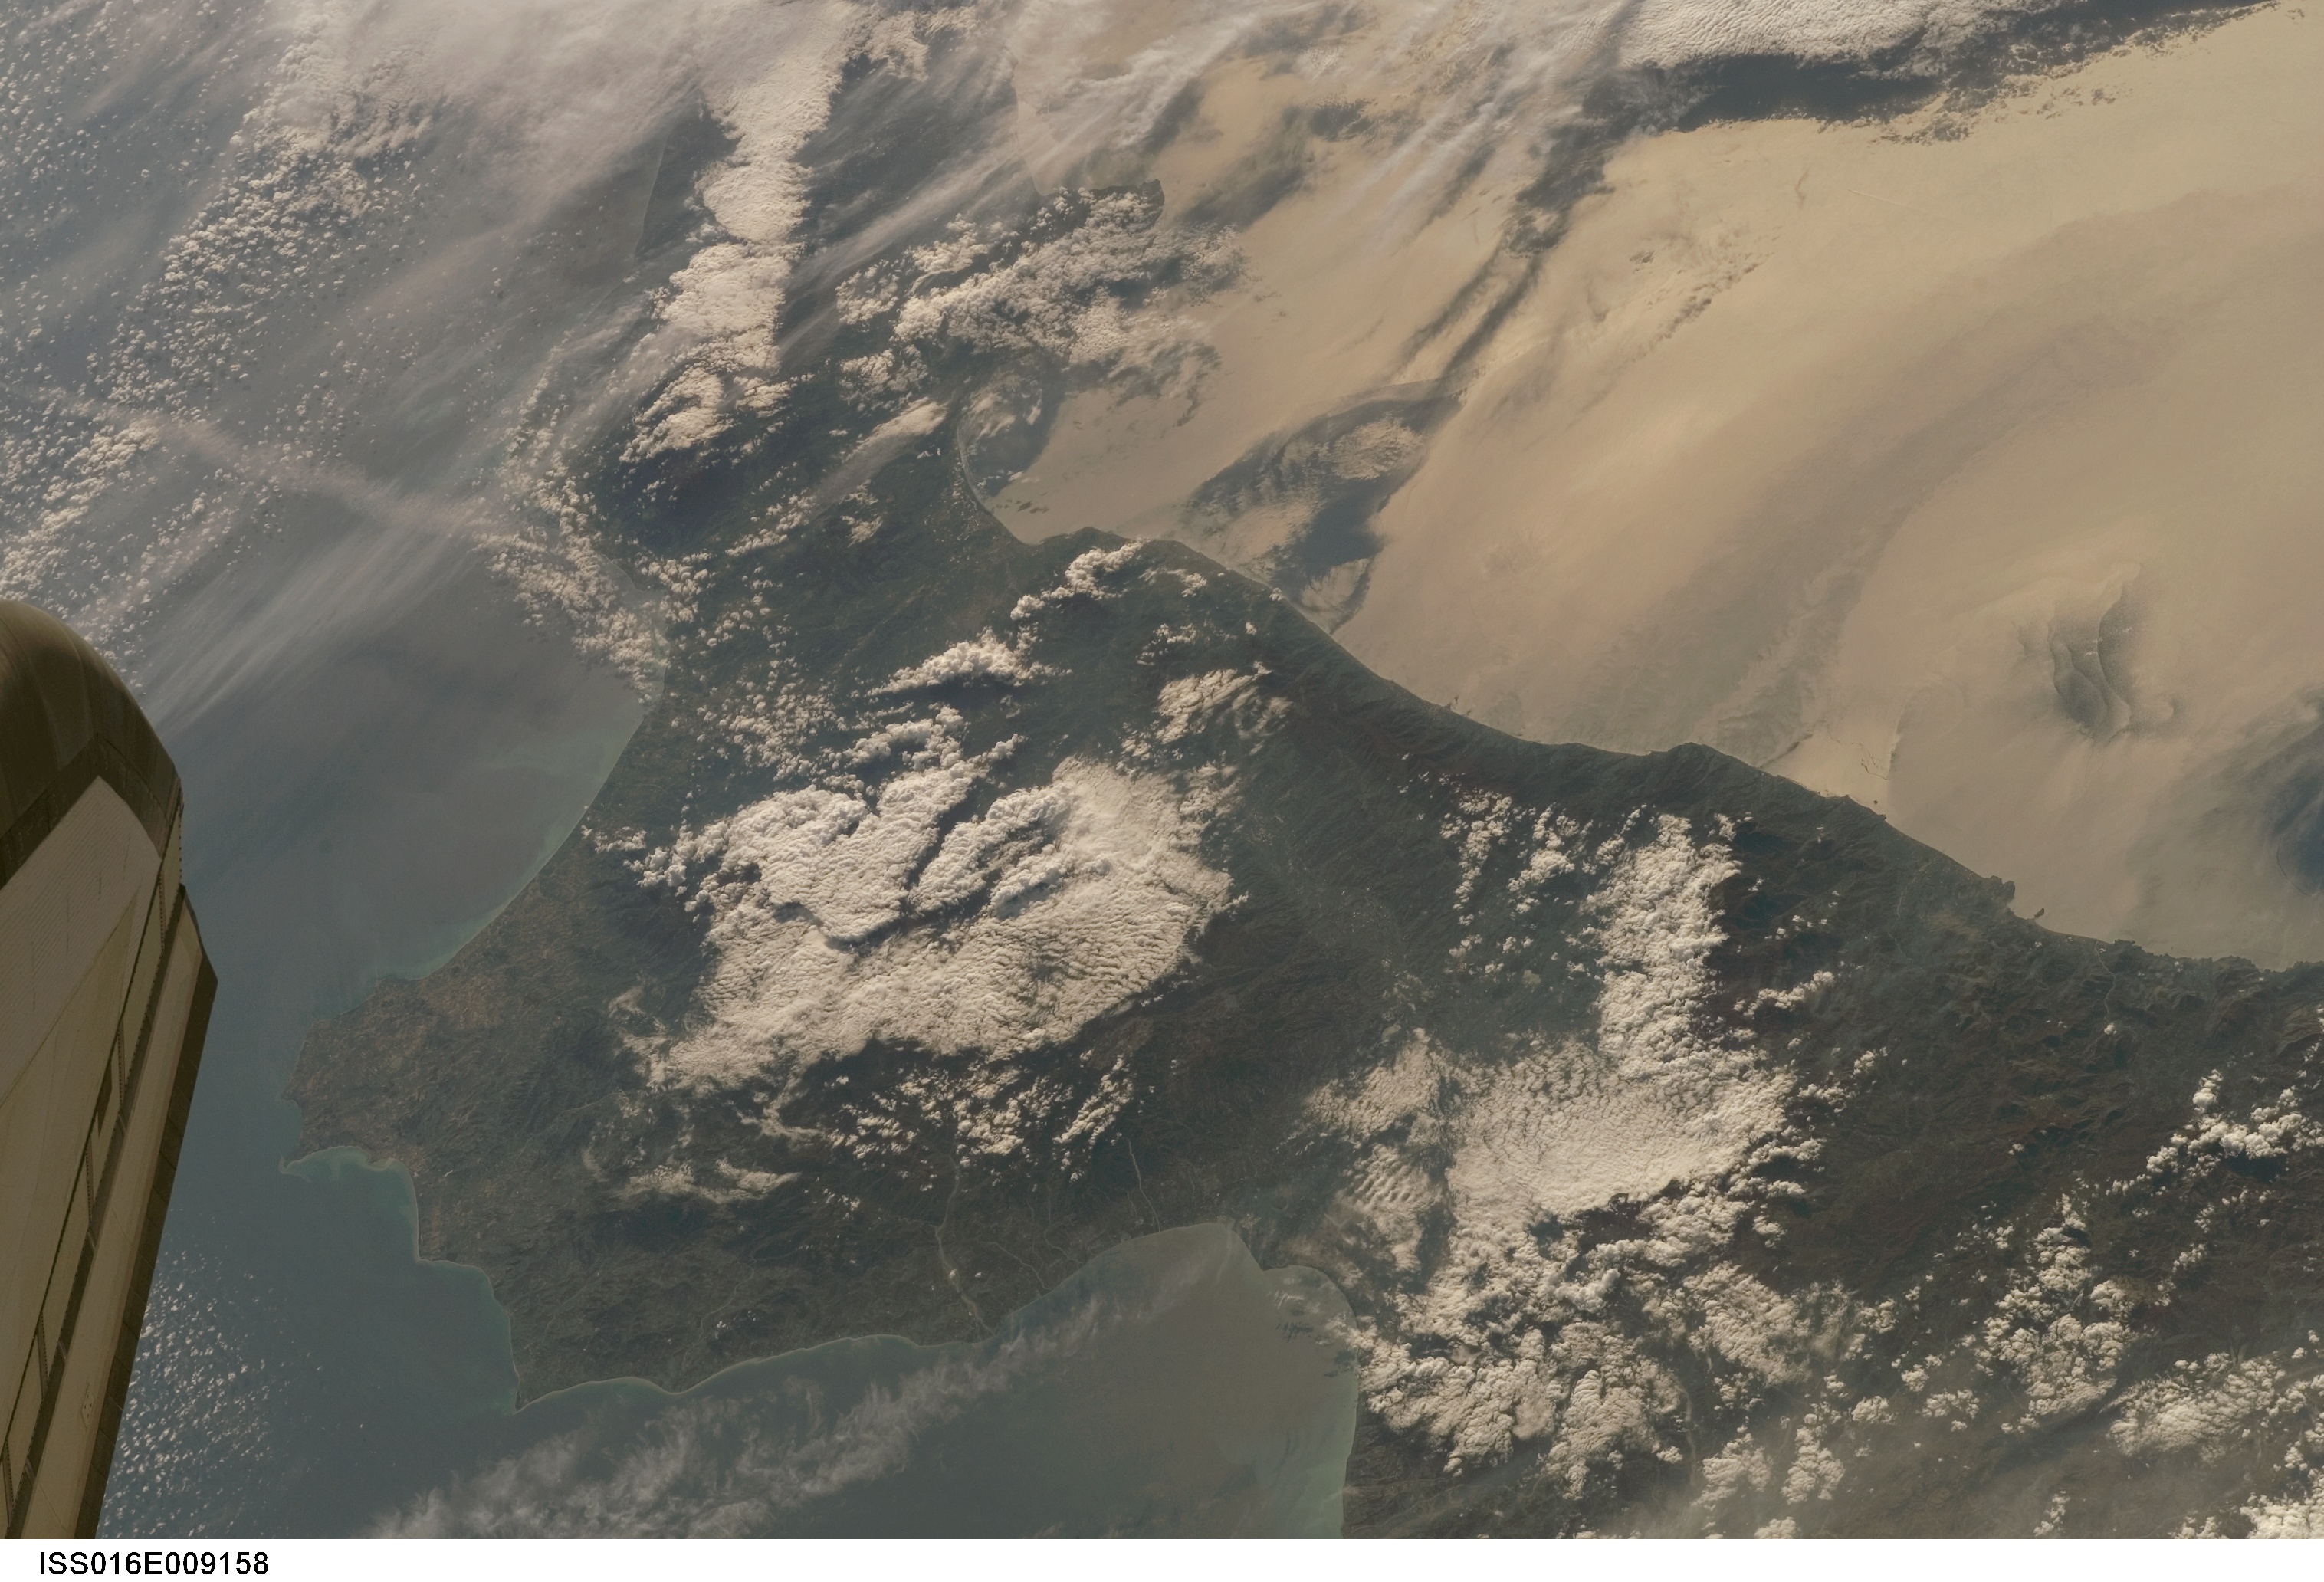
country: ITALY
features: CALABRIA REGION, COASTLINE
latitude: 39.0
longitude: 16.0
